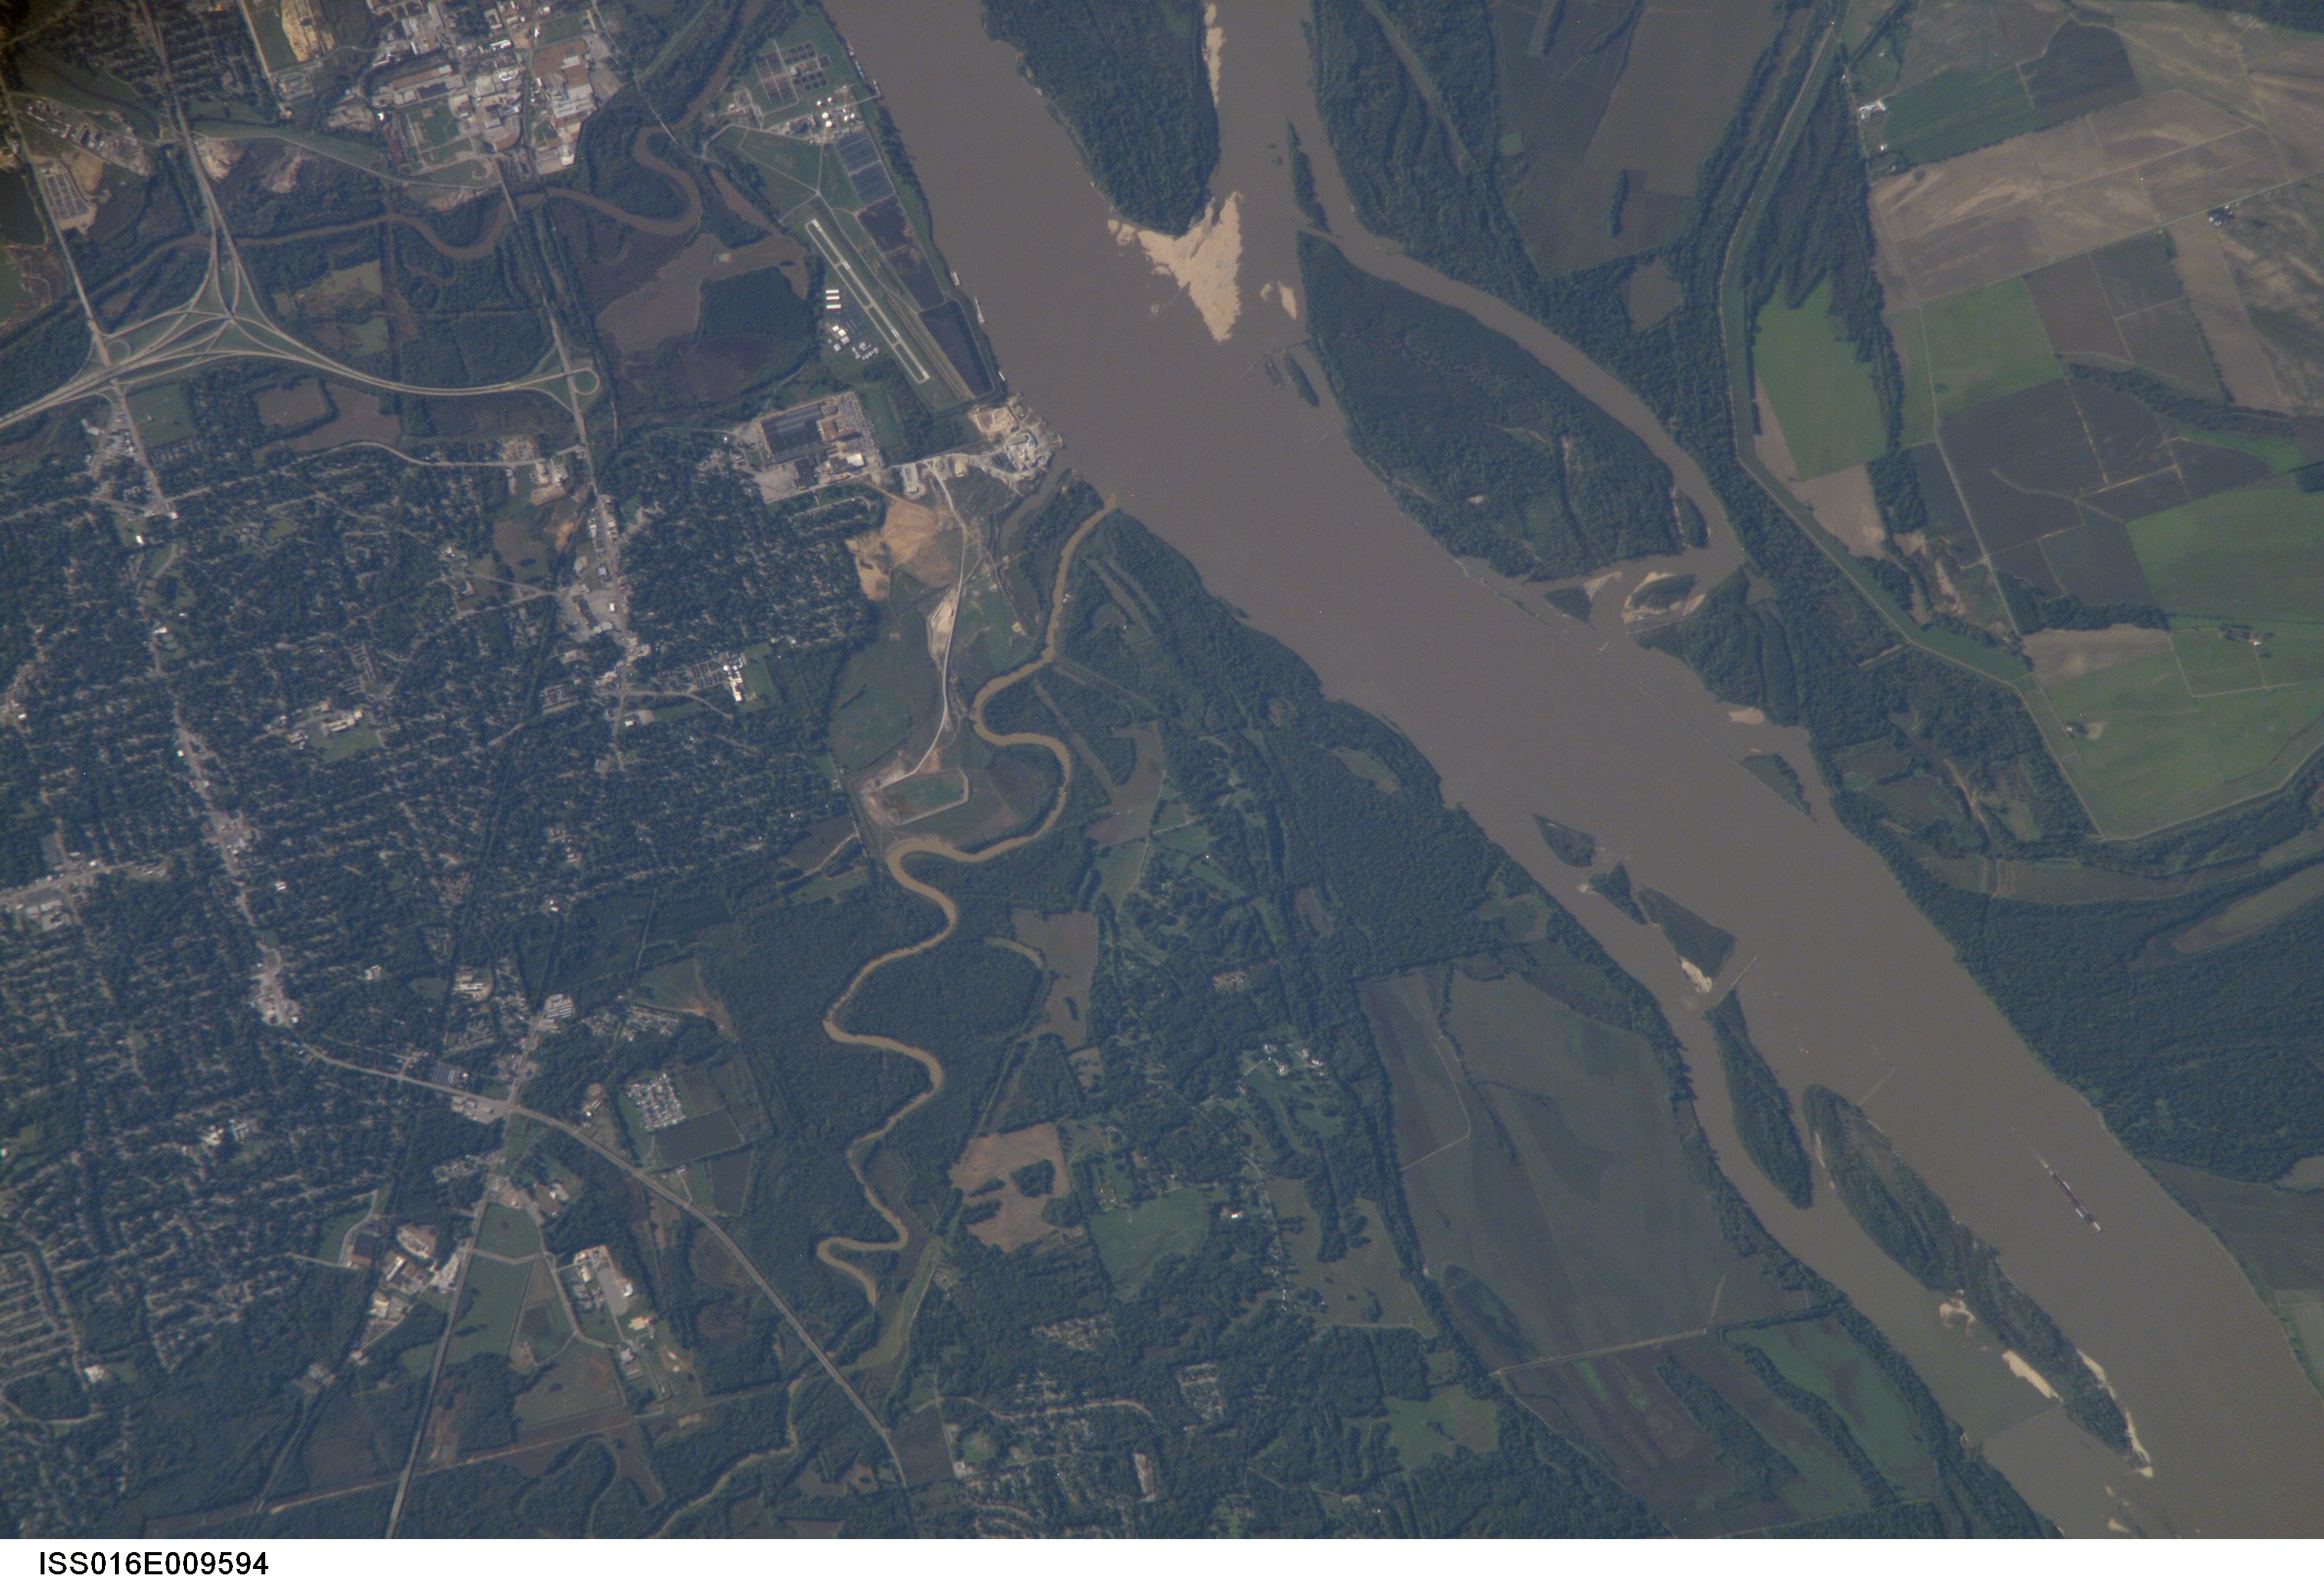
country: USA-ARKANSAS
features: MEMPHIS, MISSISSIPPI RIVER
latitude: 35.2
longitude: -90.1
